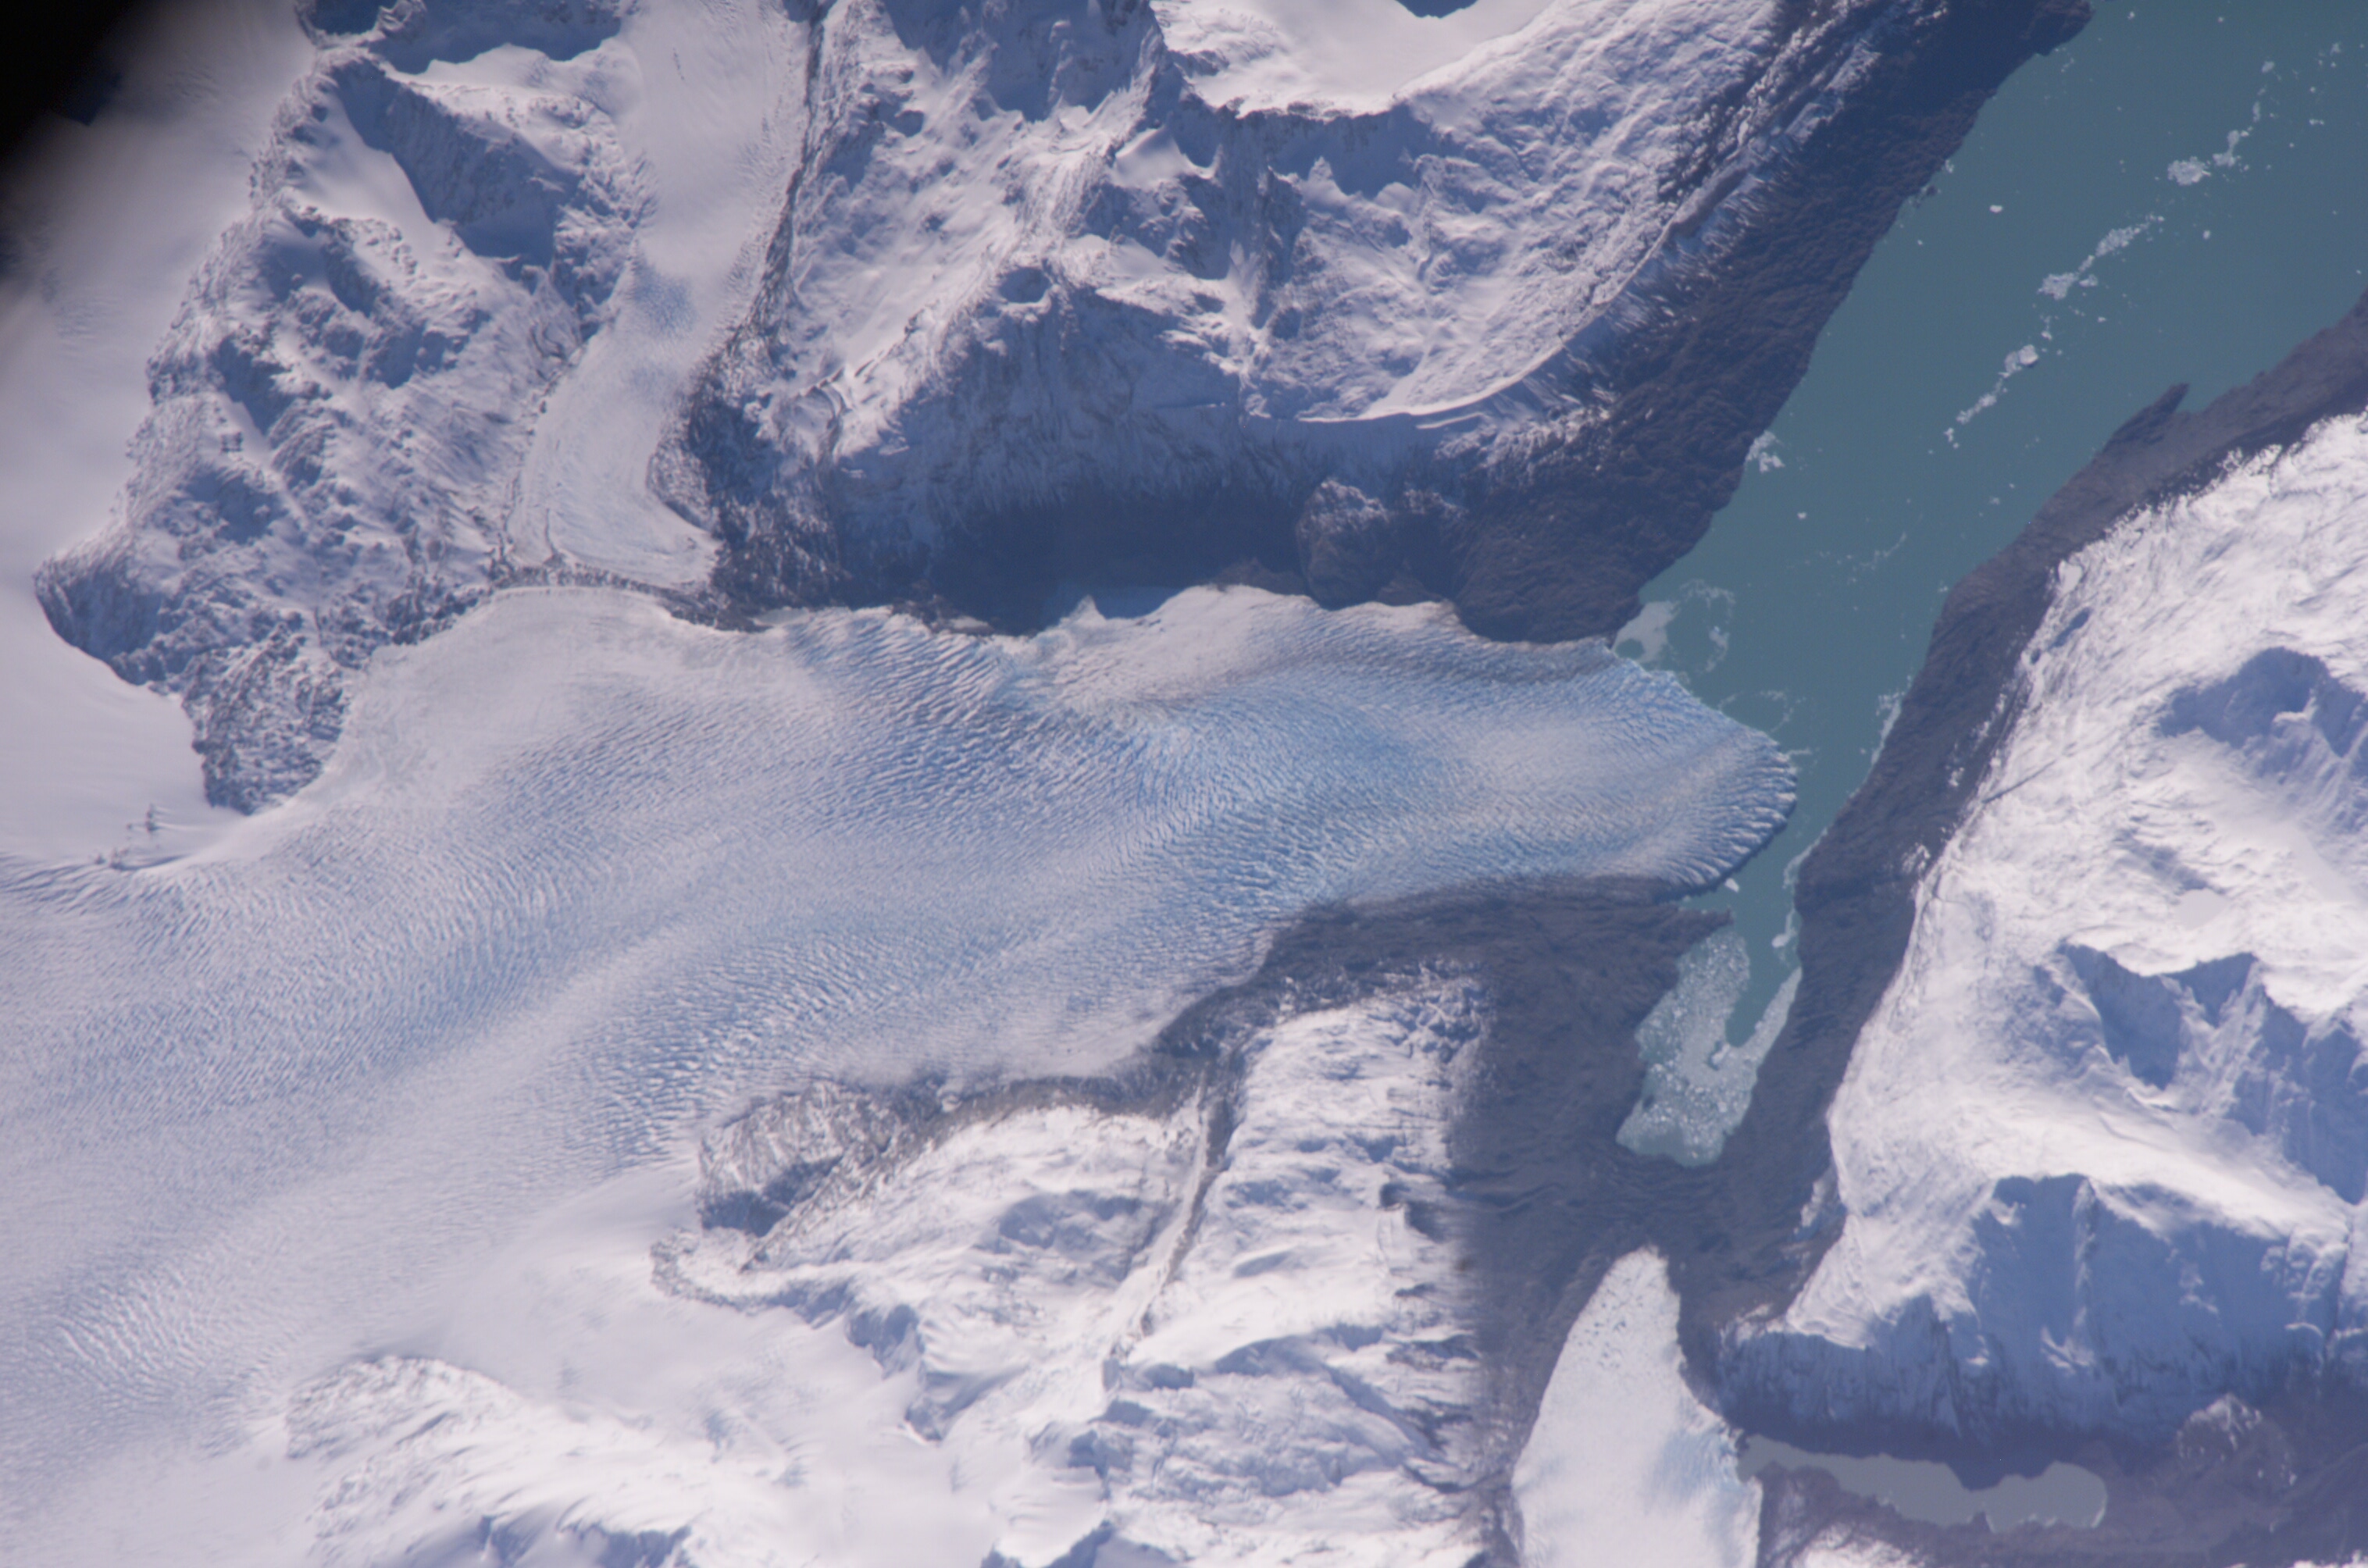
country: CHILE
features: O'HIGGINS GLACIER, MTS., LAKE
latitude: -48.8
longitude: -72.9
